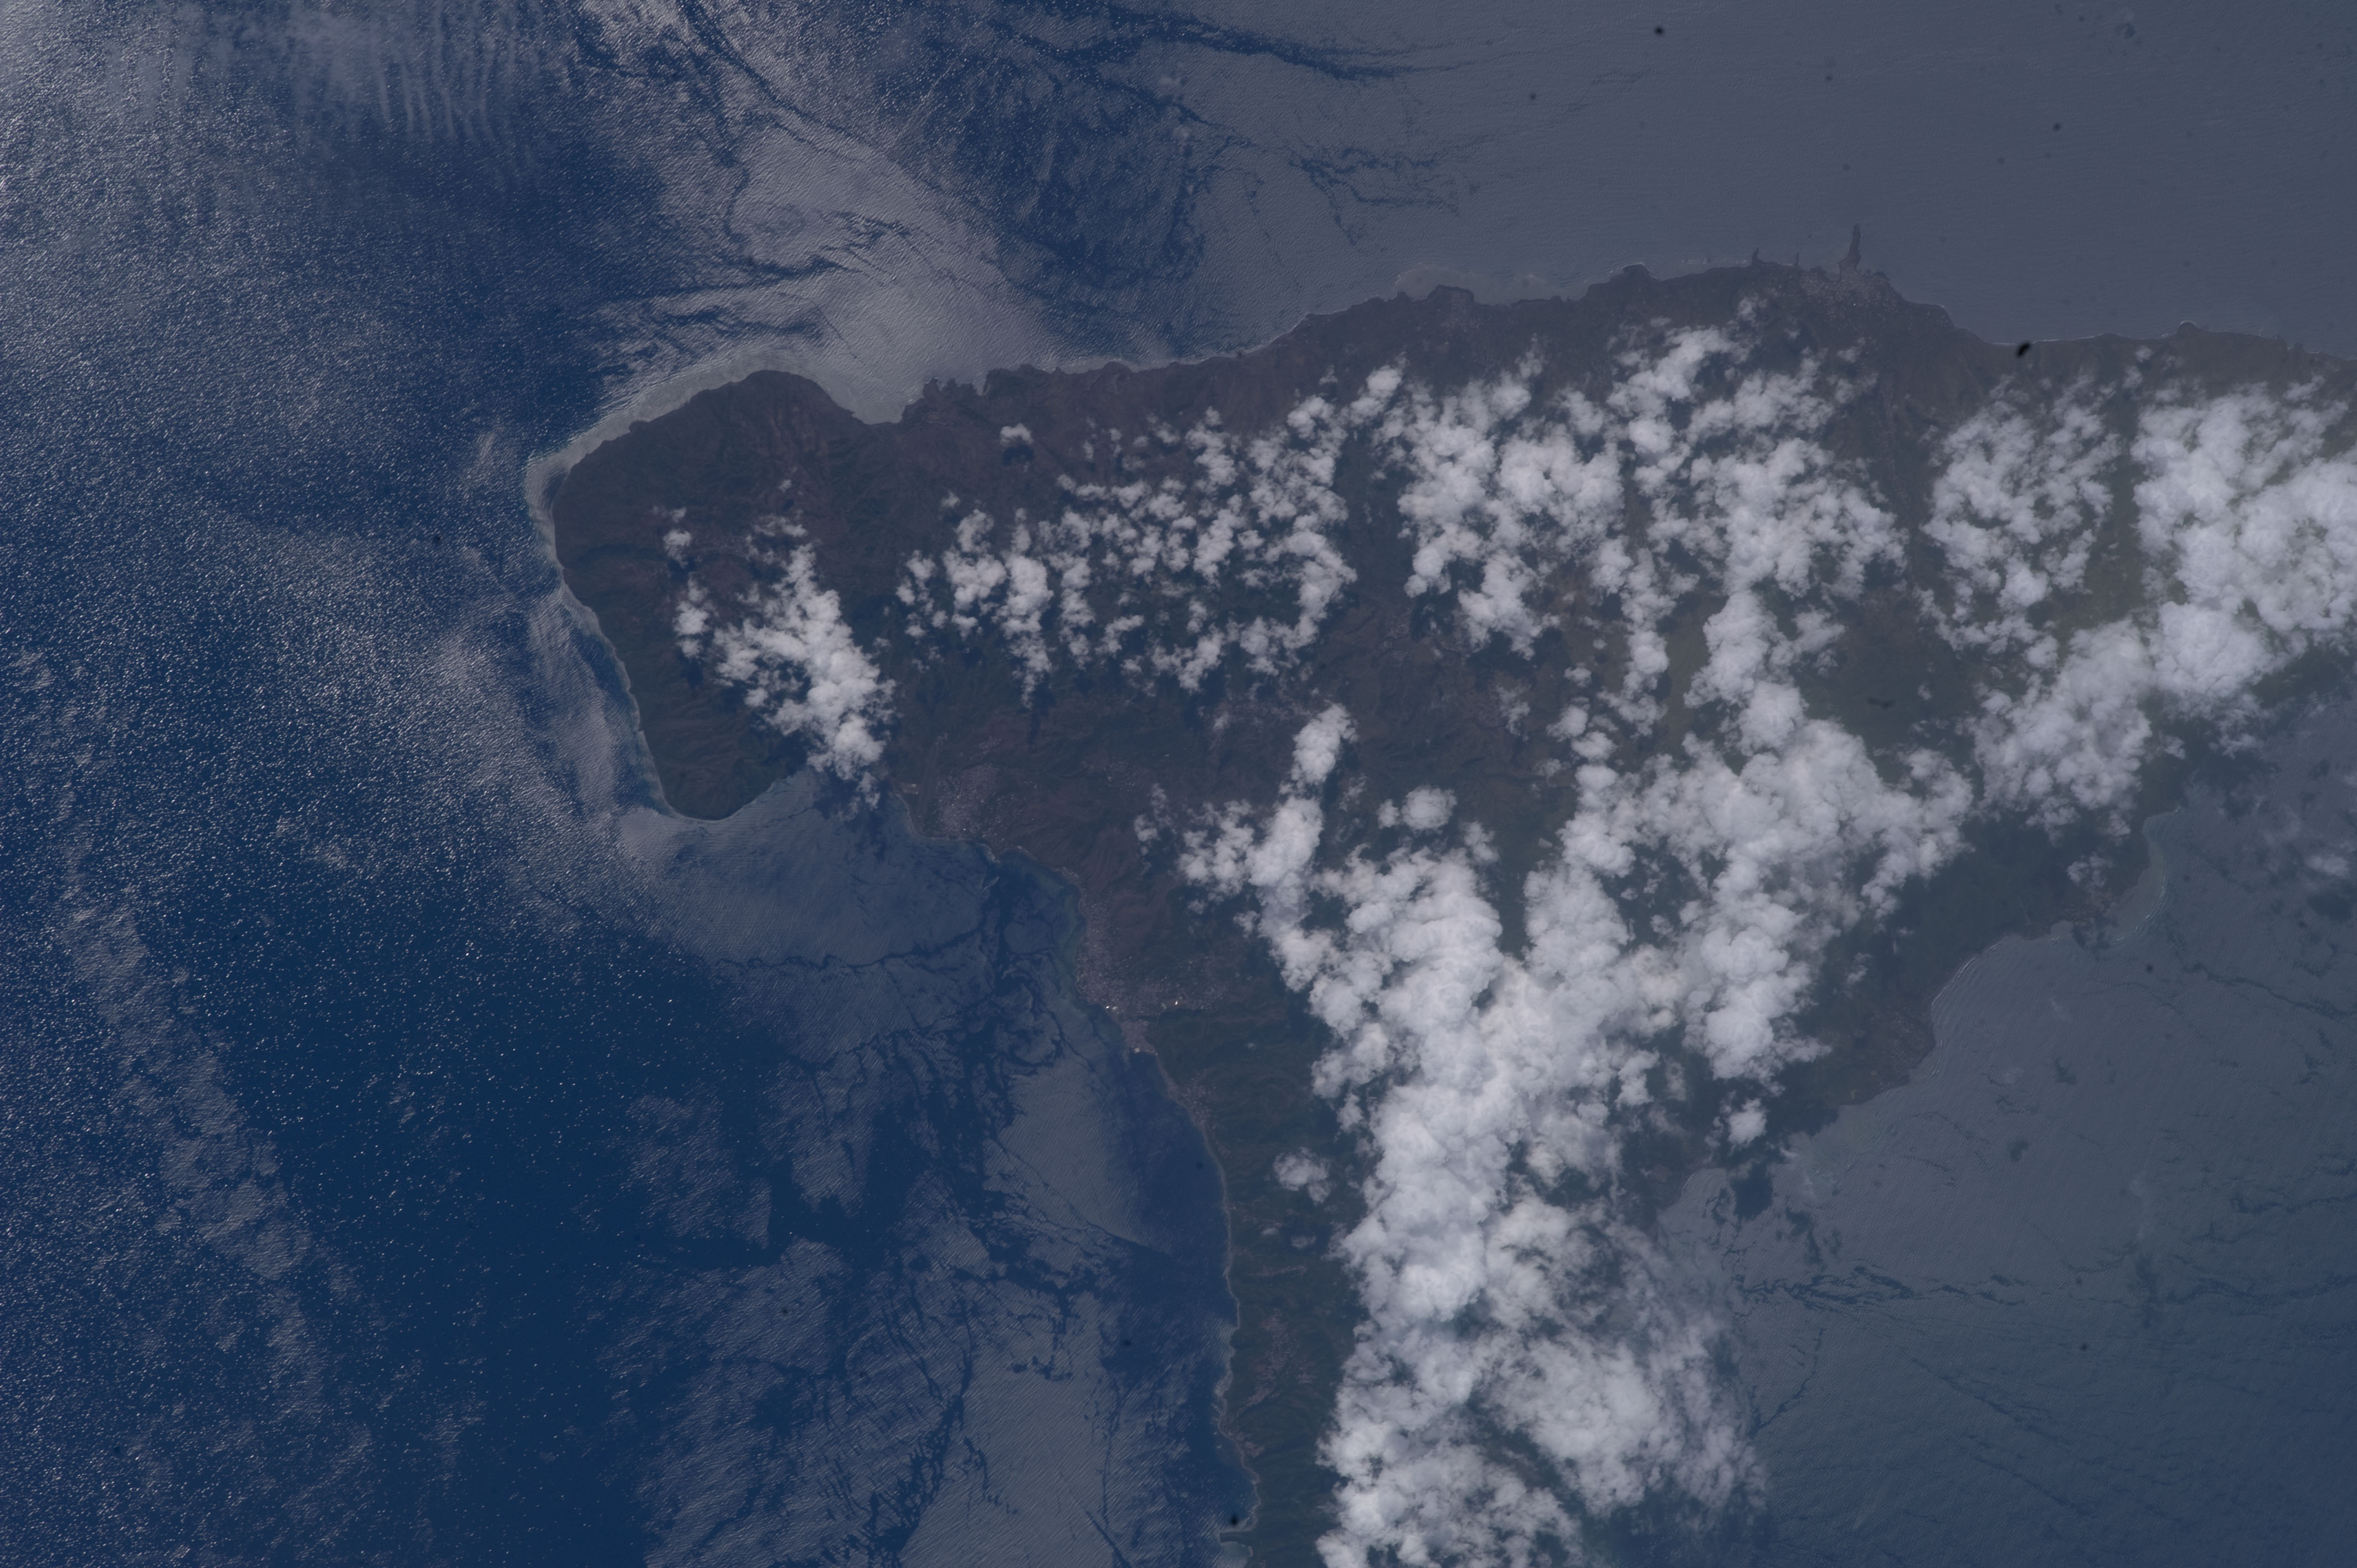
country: COMOROS
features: WESTERN NZWANI I., SUNGLINT, MUTSAMUDU, OUANI, DOMONI
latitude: -12.2
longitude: 44.4
